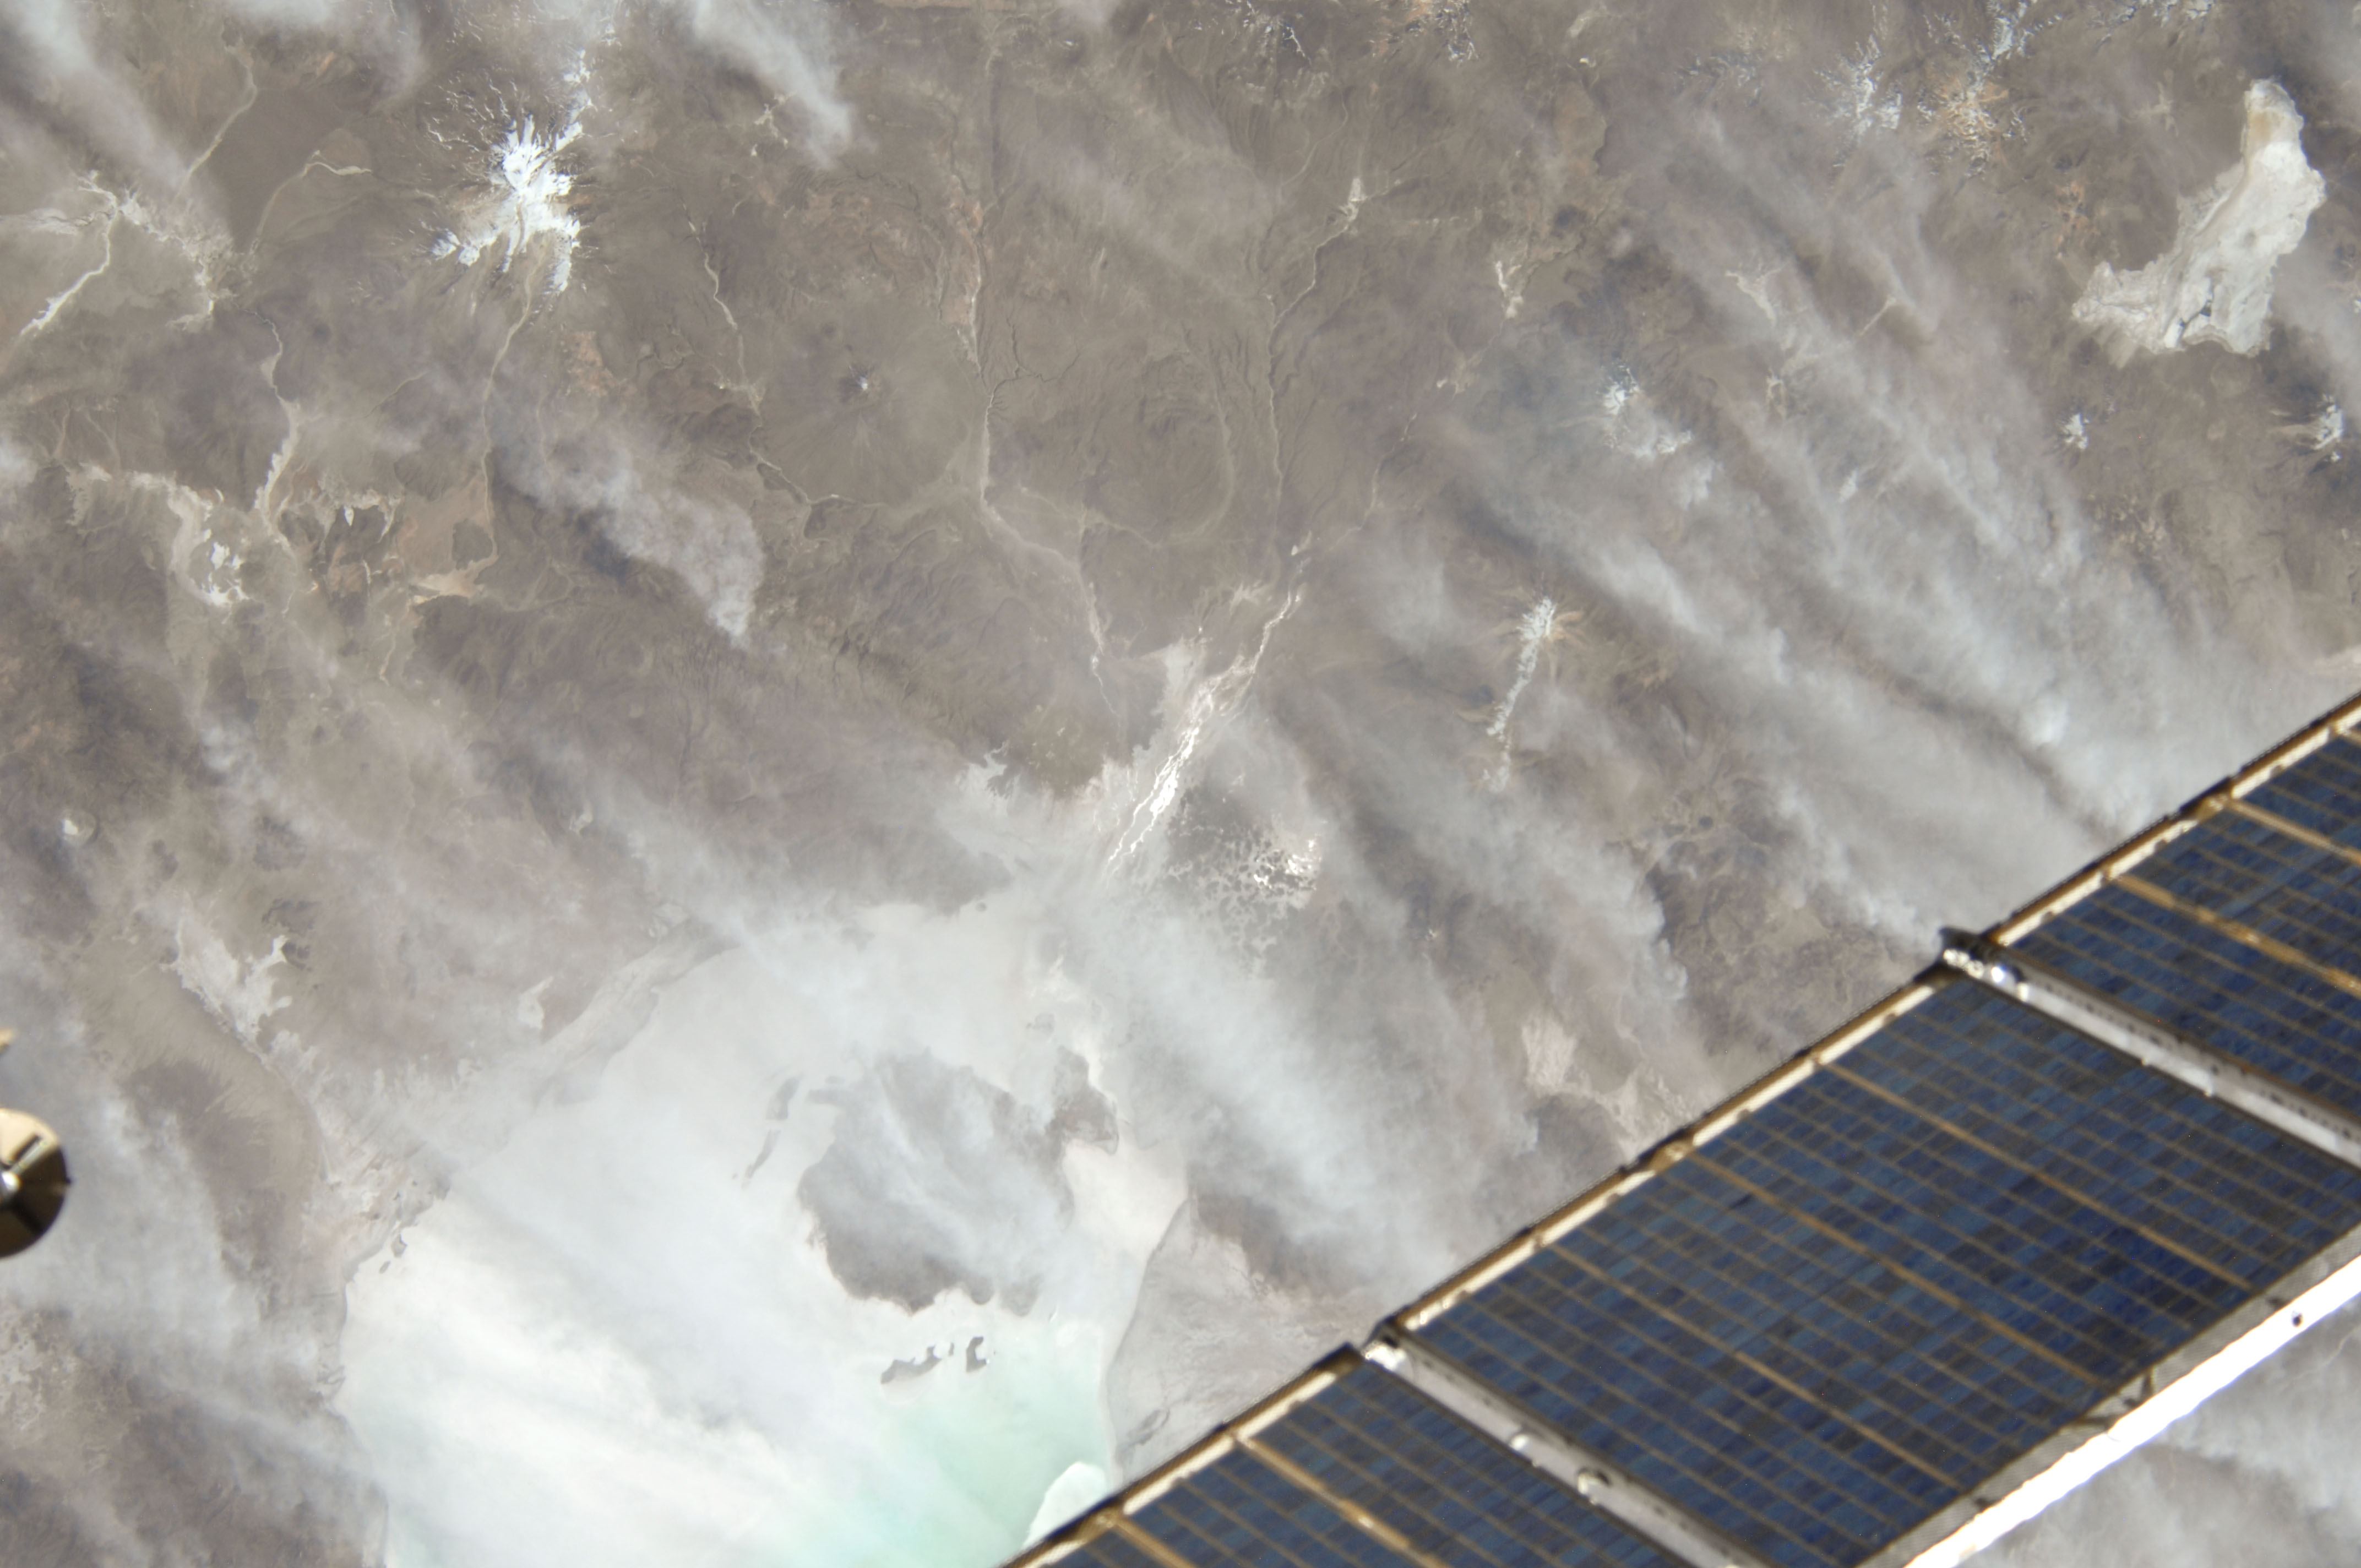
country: BOLIVIA
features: AZUFRERAS VOL., COIPASA SALAR
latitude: -19.5
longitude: -68.5
